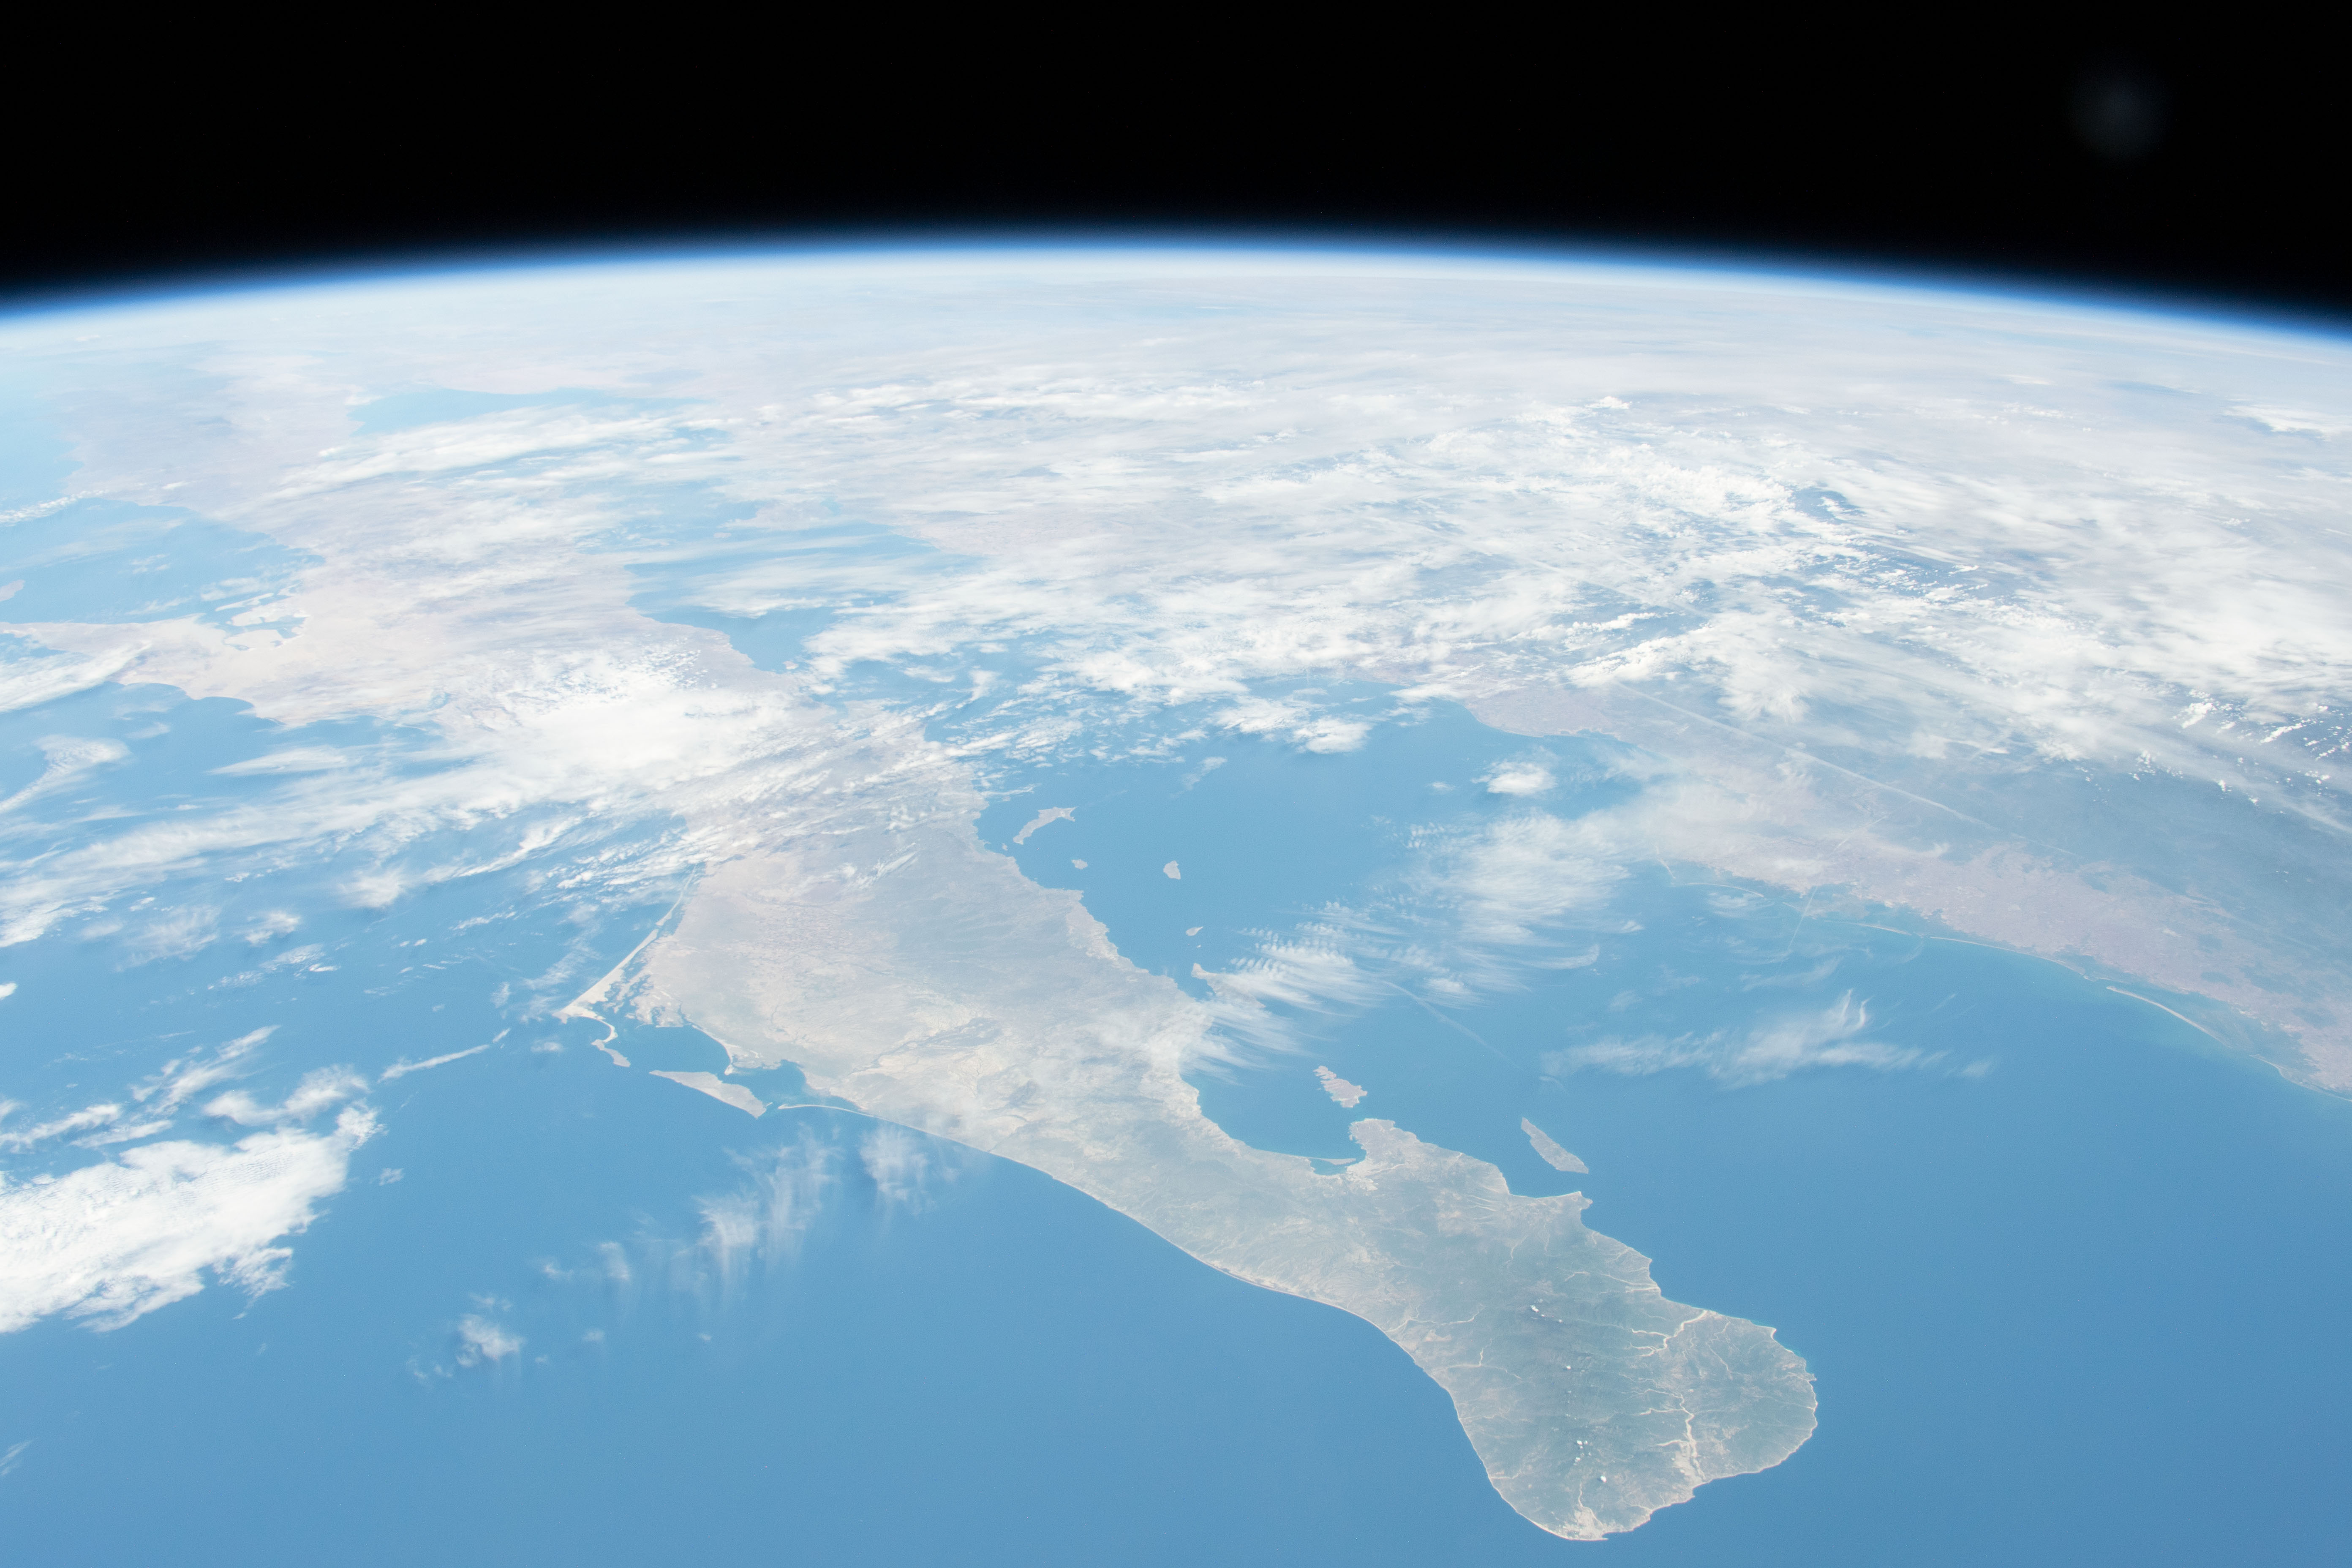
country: MEXICO
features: GULF OF CALIFORNIA, BAJA CALIFORNIA SUR
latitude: 28.0
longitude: -110.5
